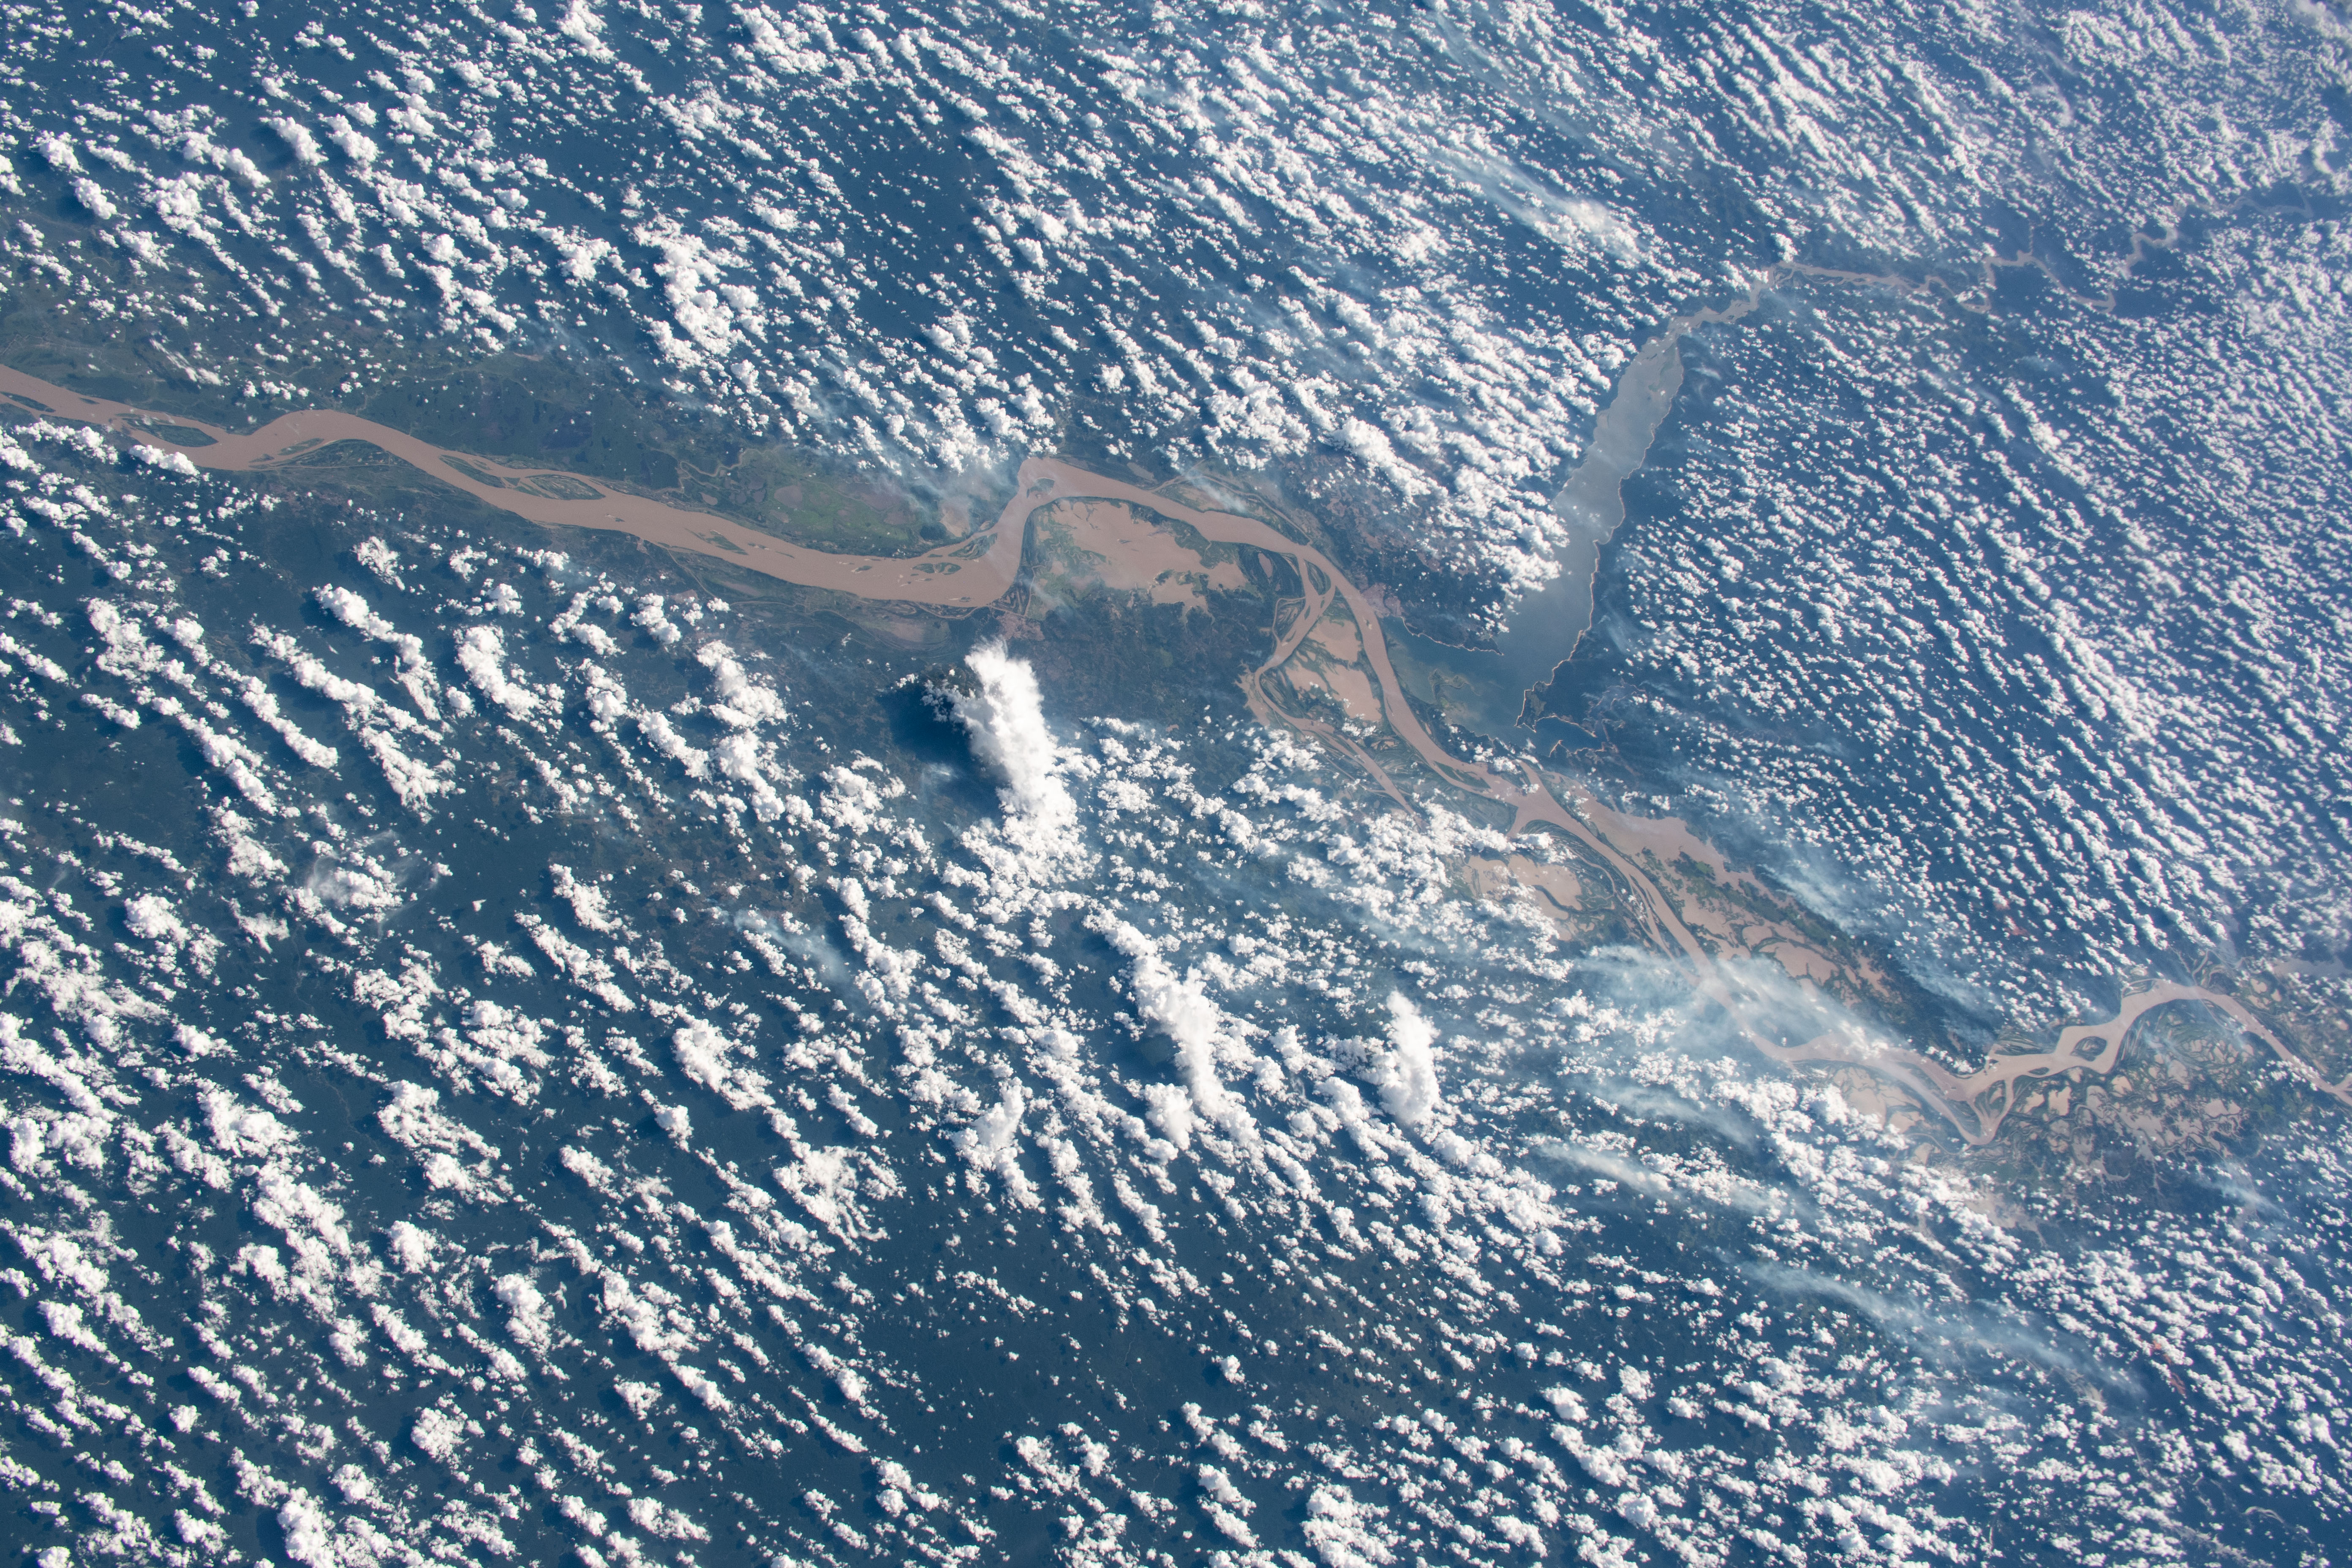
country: BRAZIL
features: LAGO GRANDE DO CURUAI, LAGOA TEPOUMA, LAGOA URARIA, AMAZON RIVER
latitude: -2.0
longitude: -54.5
